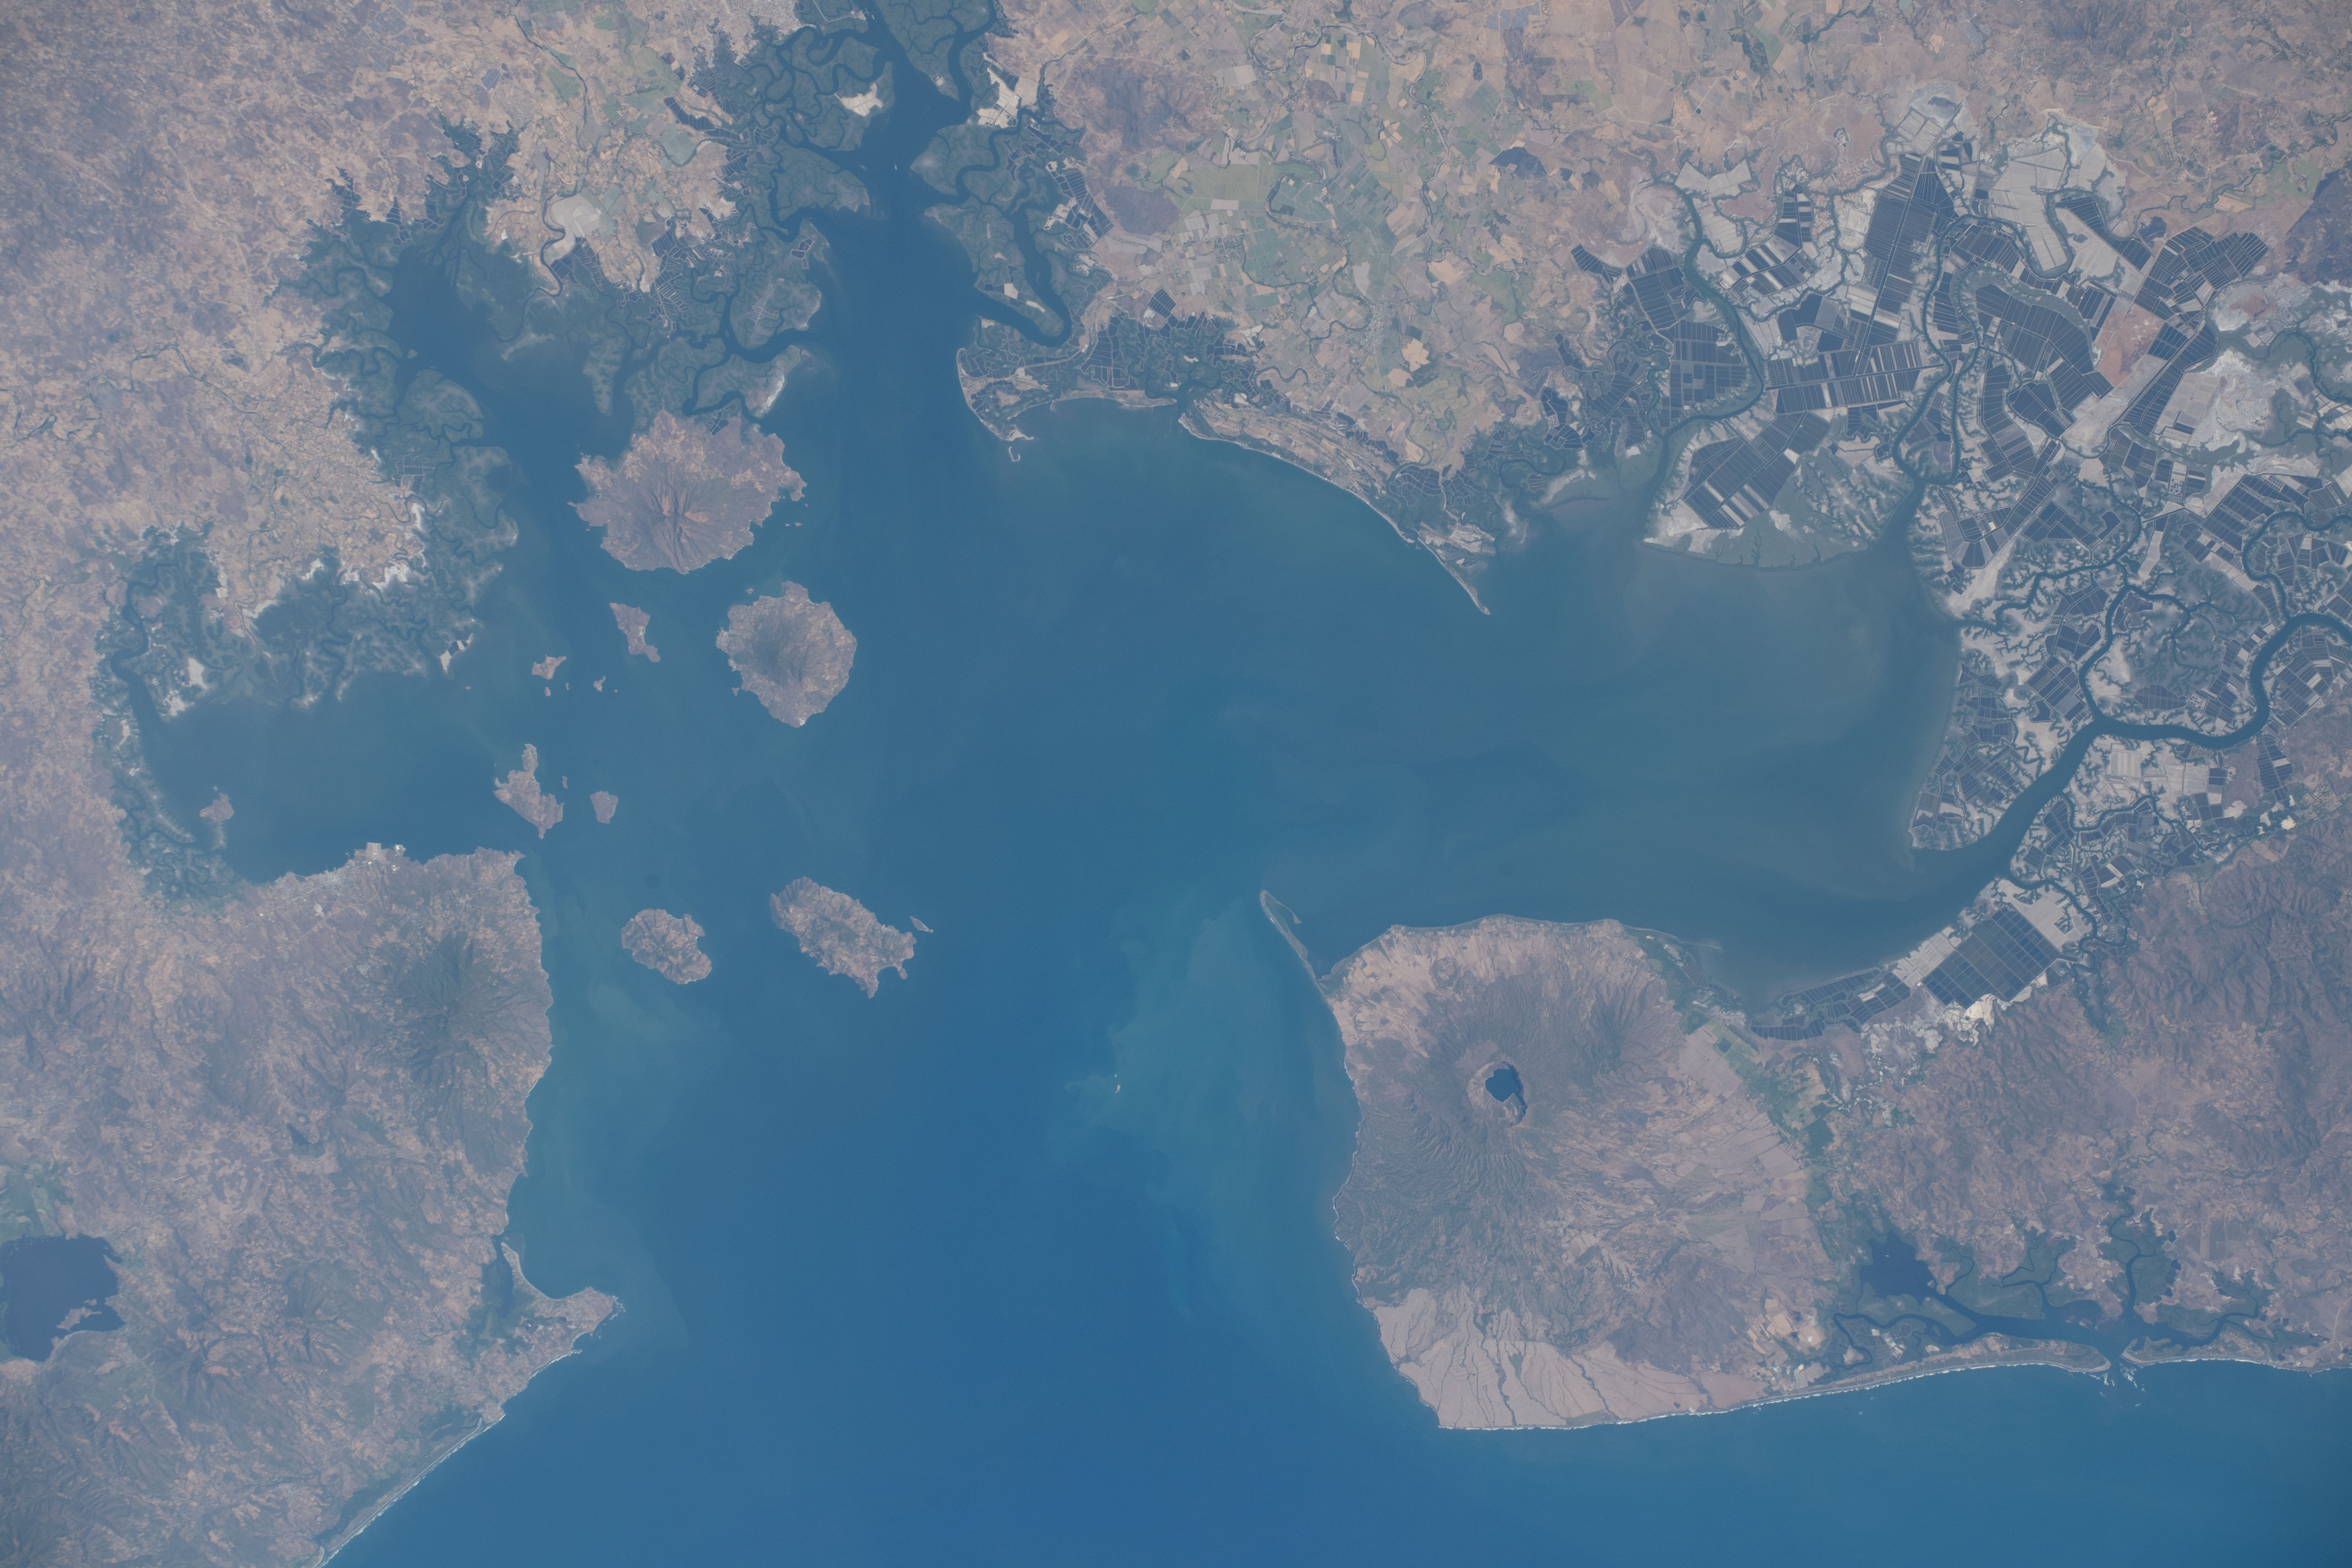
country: HONDURAS
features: GULF OF FONSECA, BAHIA DE SAN LORENZO, COSIGUINA VOLCANO, BAHIA DE LA UNION, CONCHAGUITA ISLA
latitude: 13.1
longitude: -87.5
